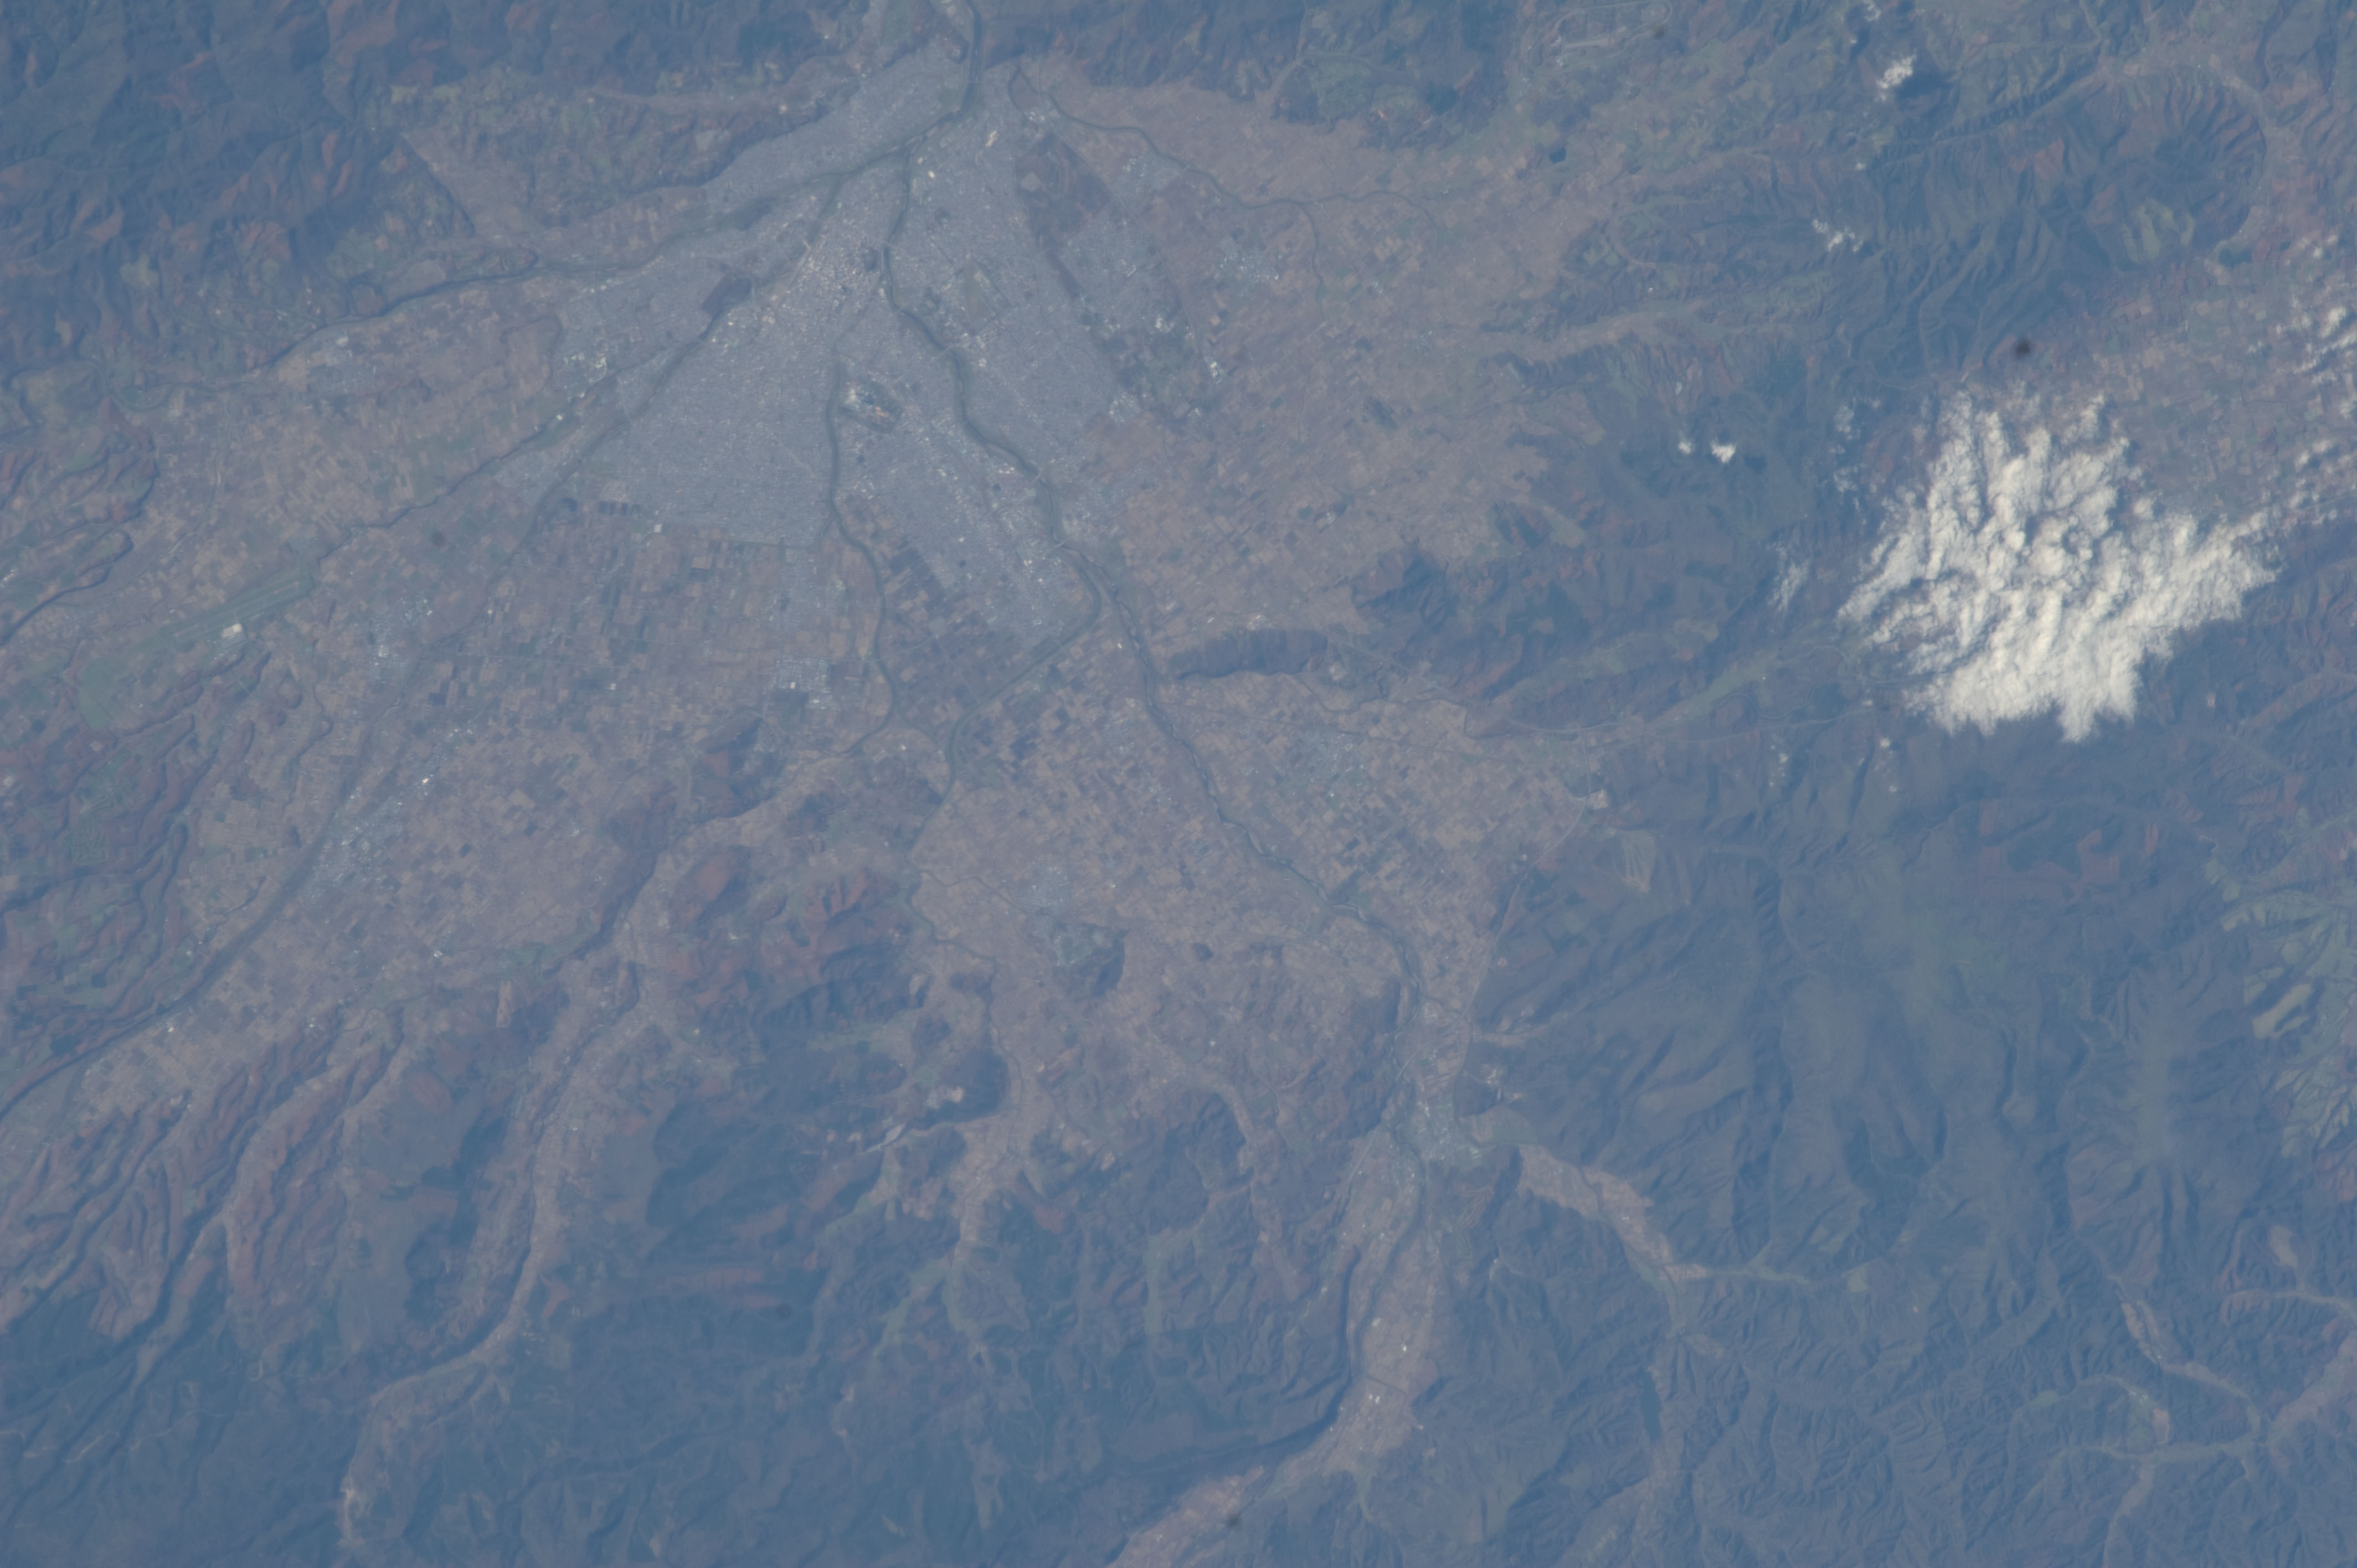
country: JAPAN
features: ASAHIKAWA CITY, AGR., MOUNTAINS
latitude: 43.9
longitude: 142.5
